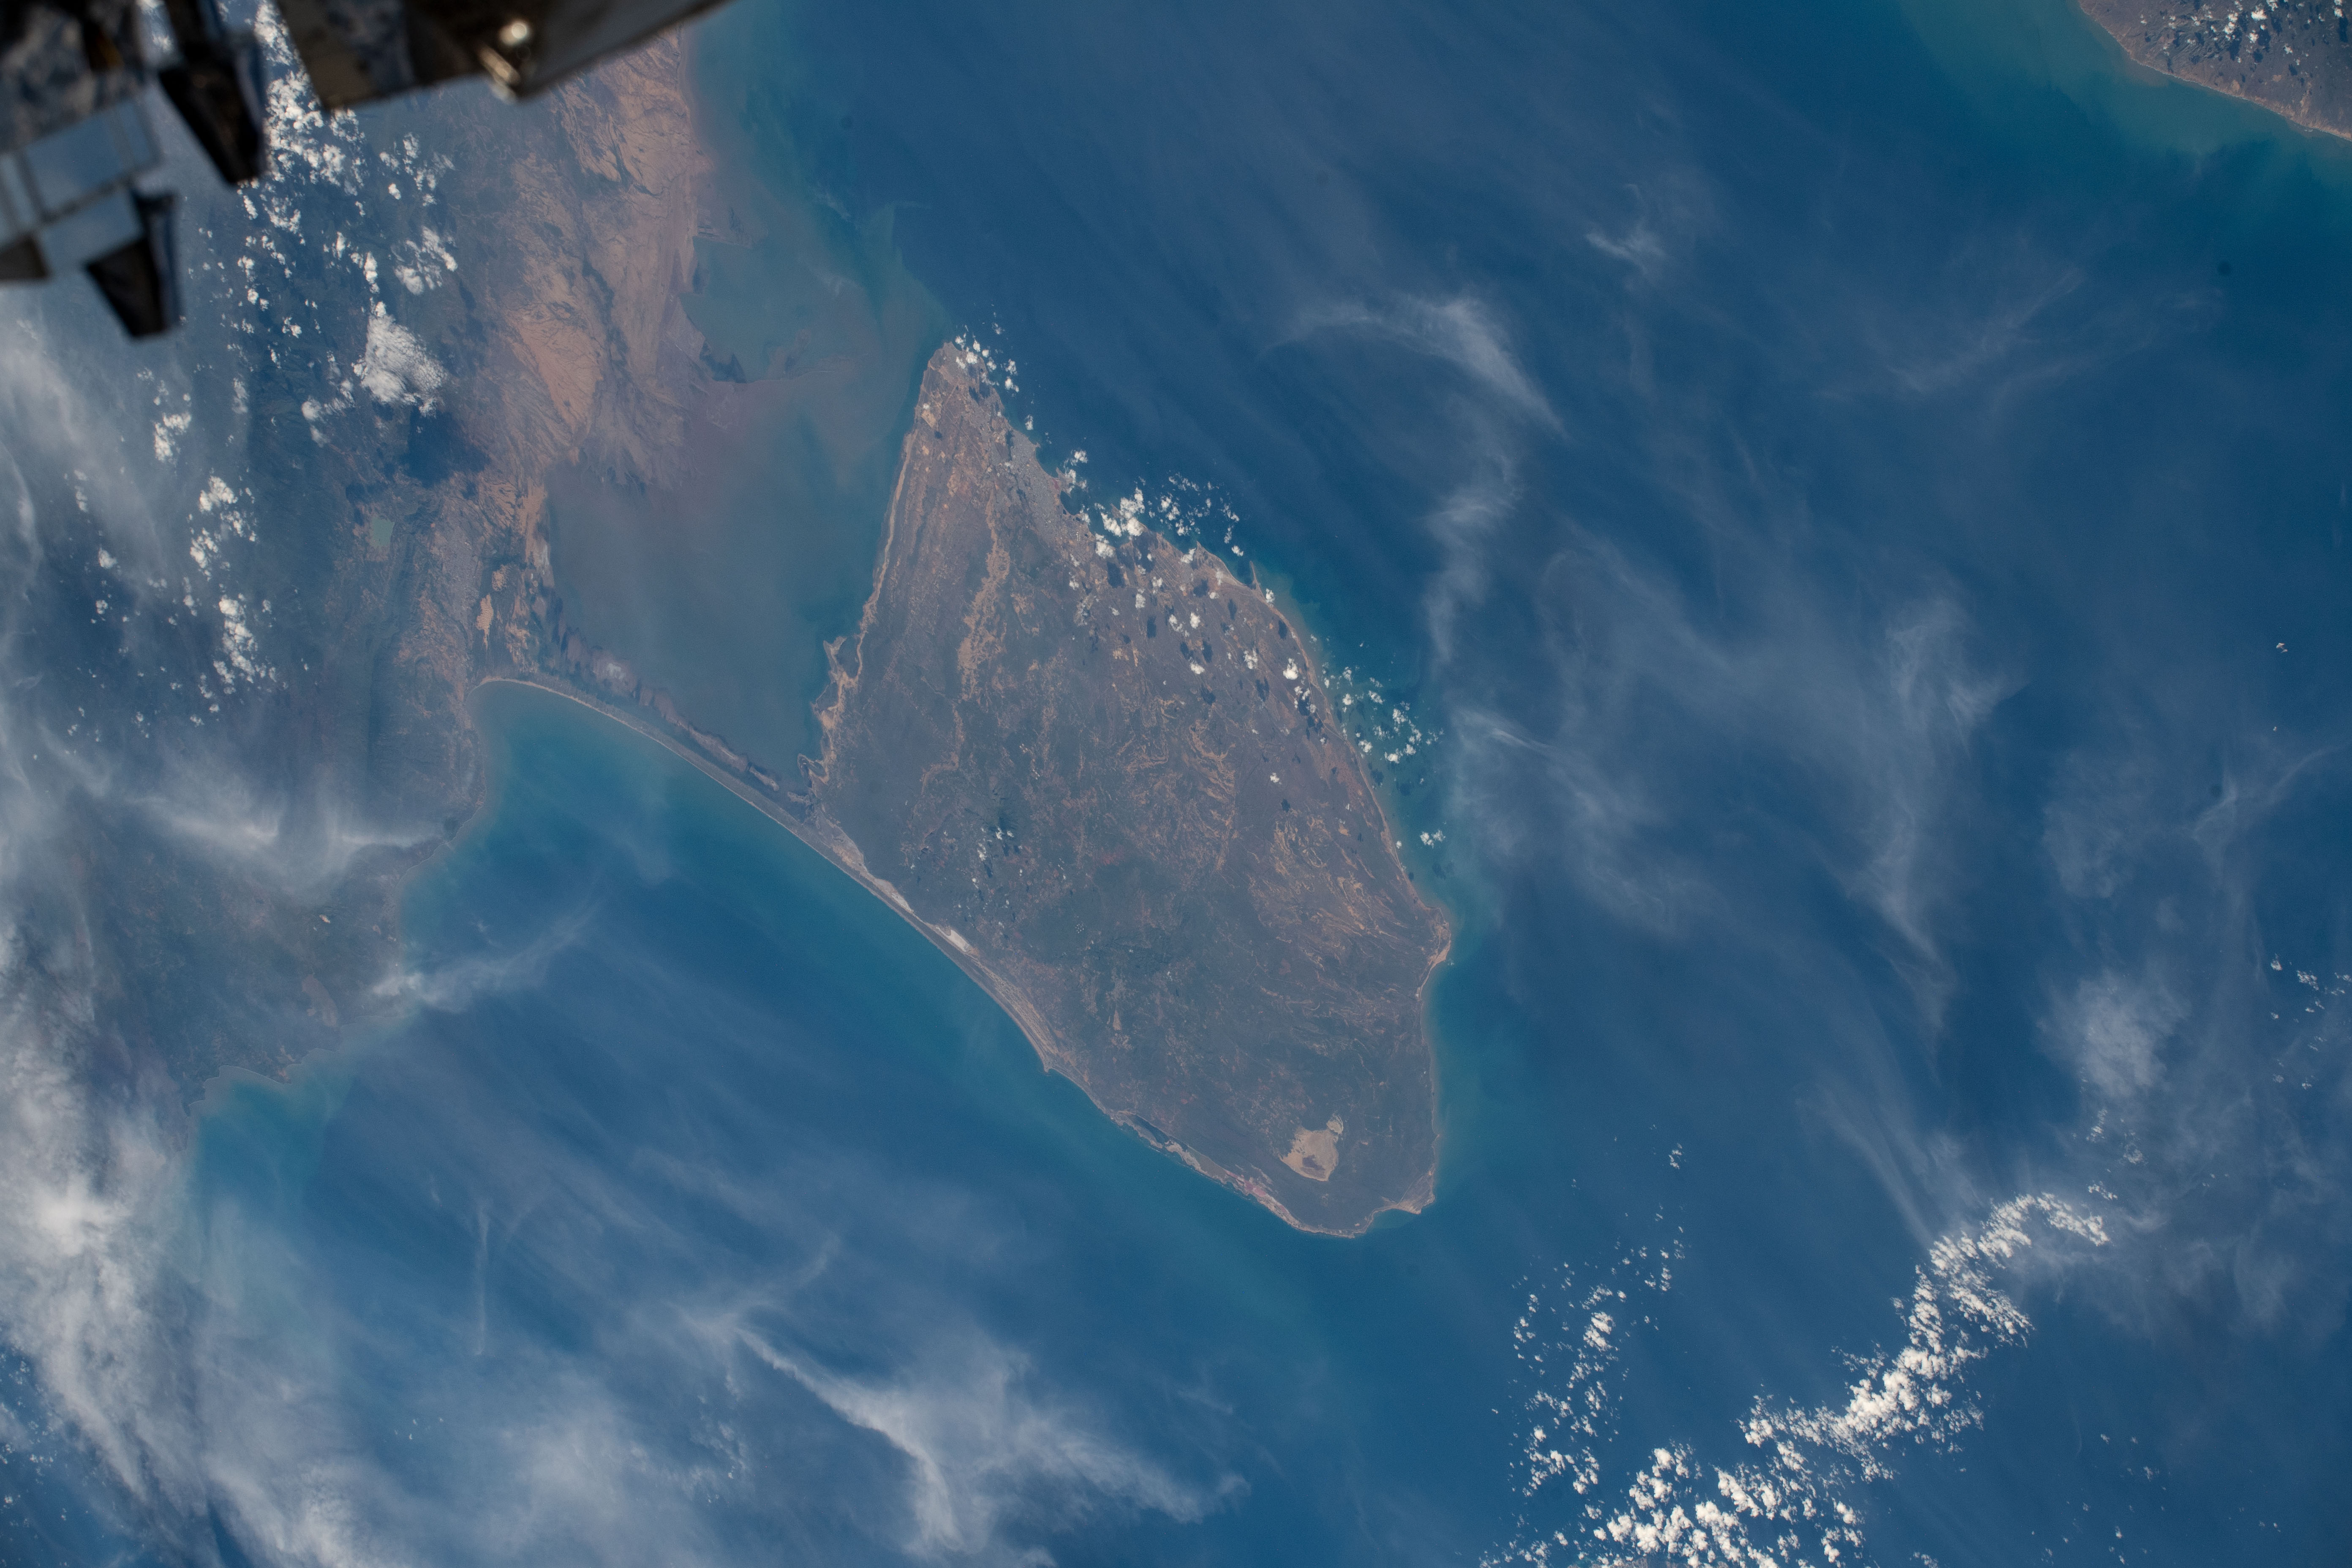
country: VENEZUELA
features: GULF OF VENEZUELA
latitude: 11.9
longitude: -70.1
